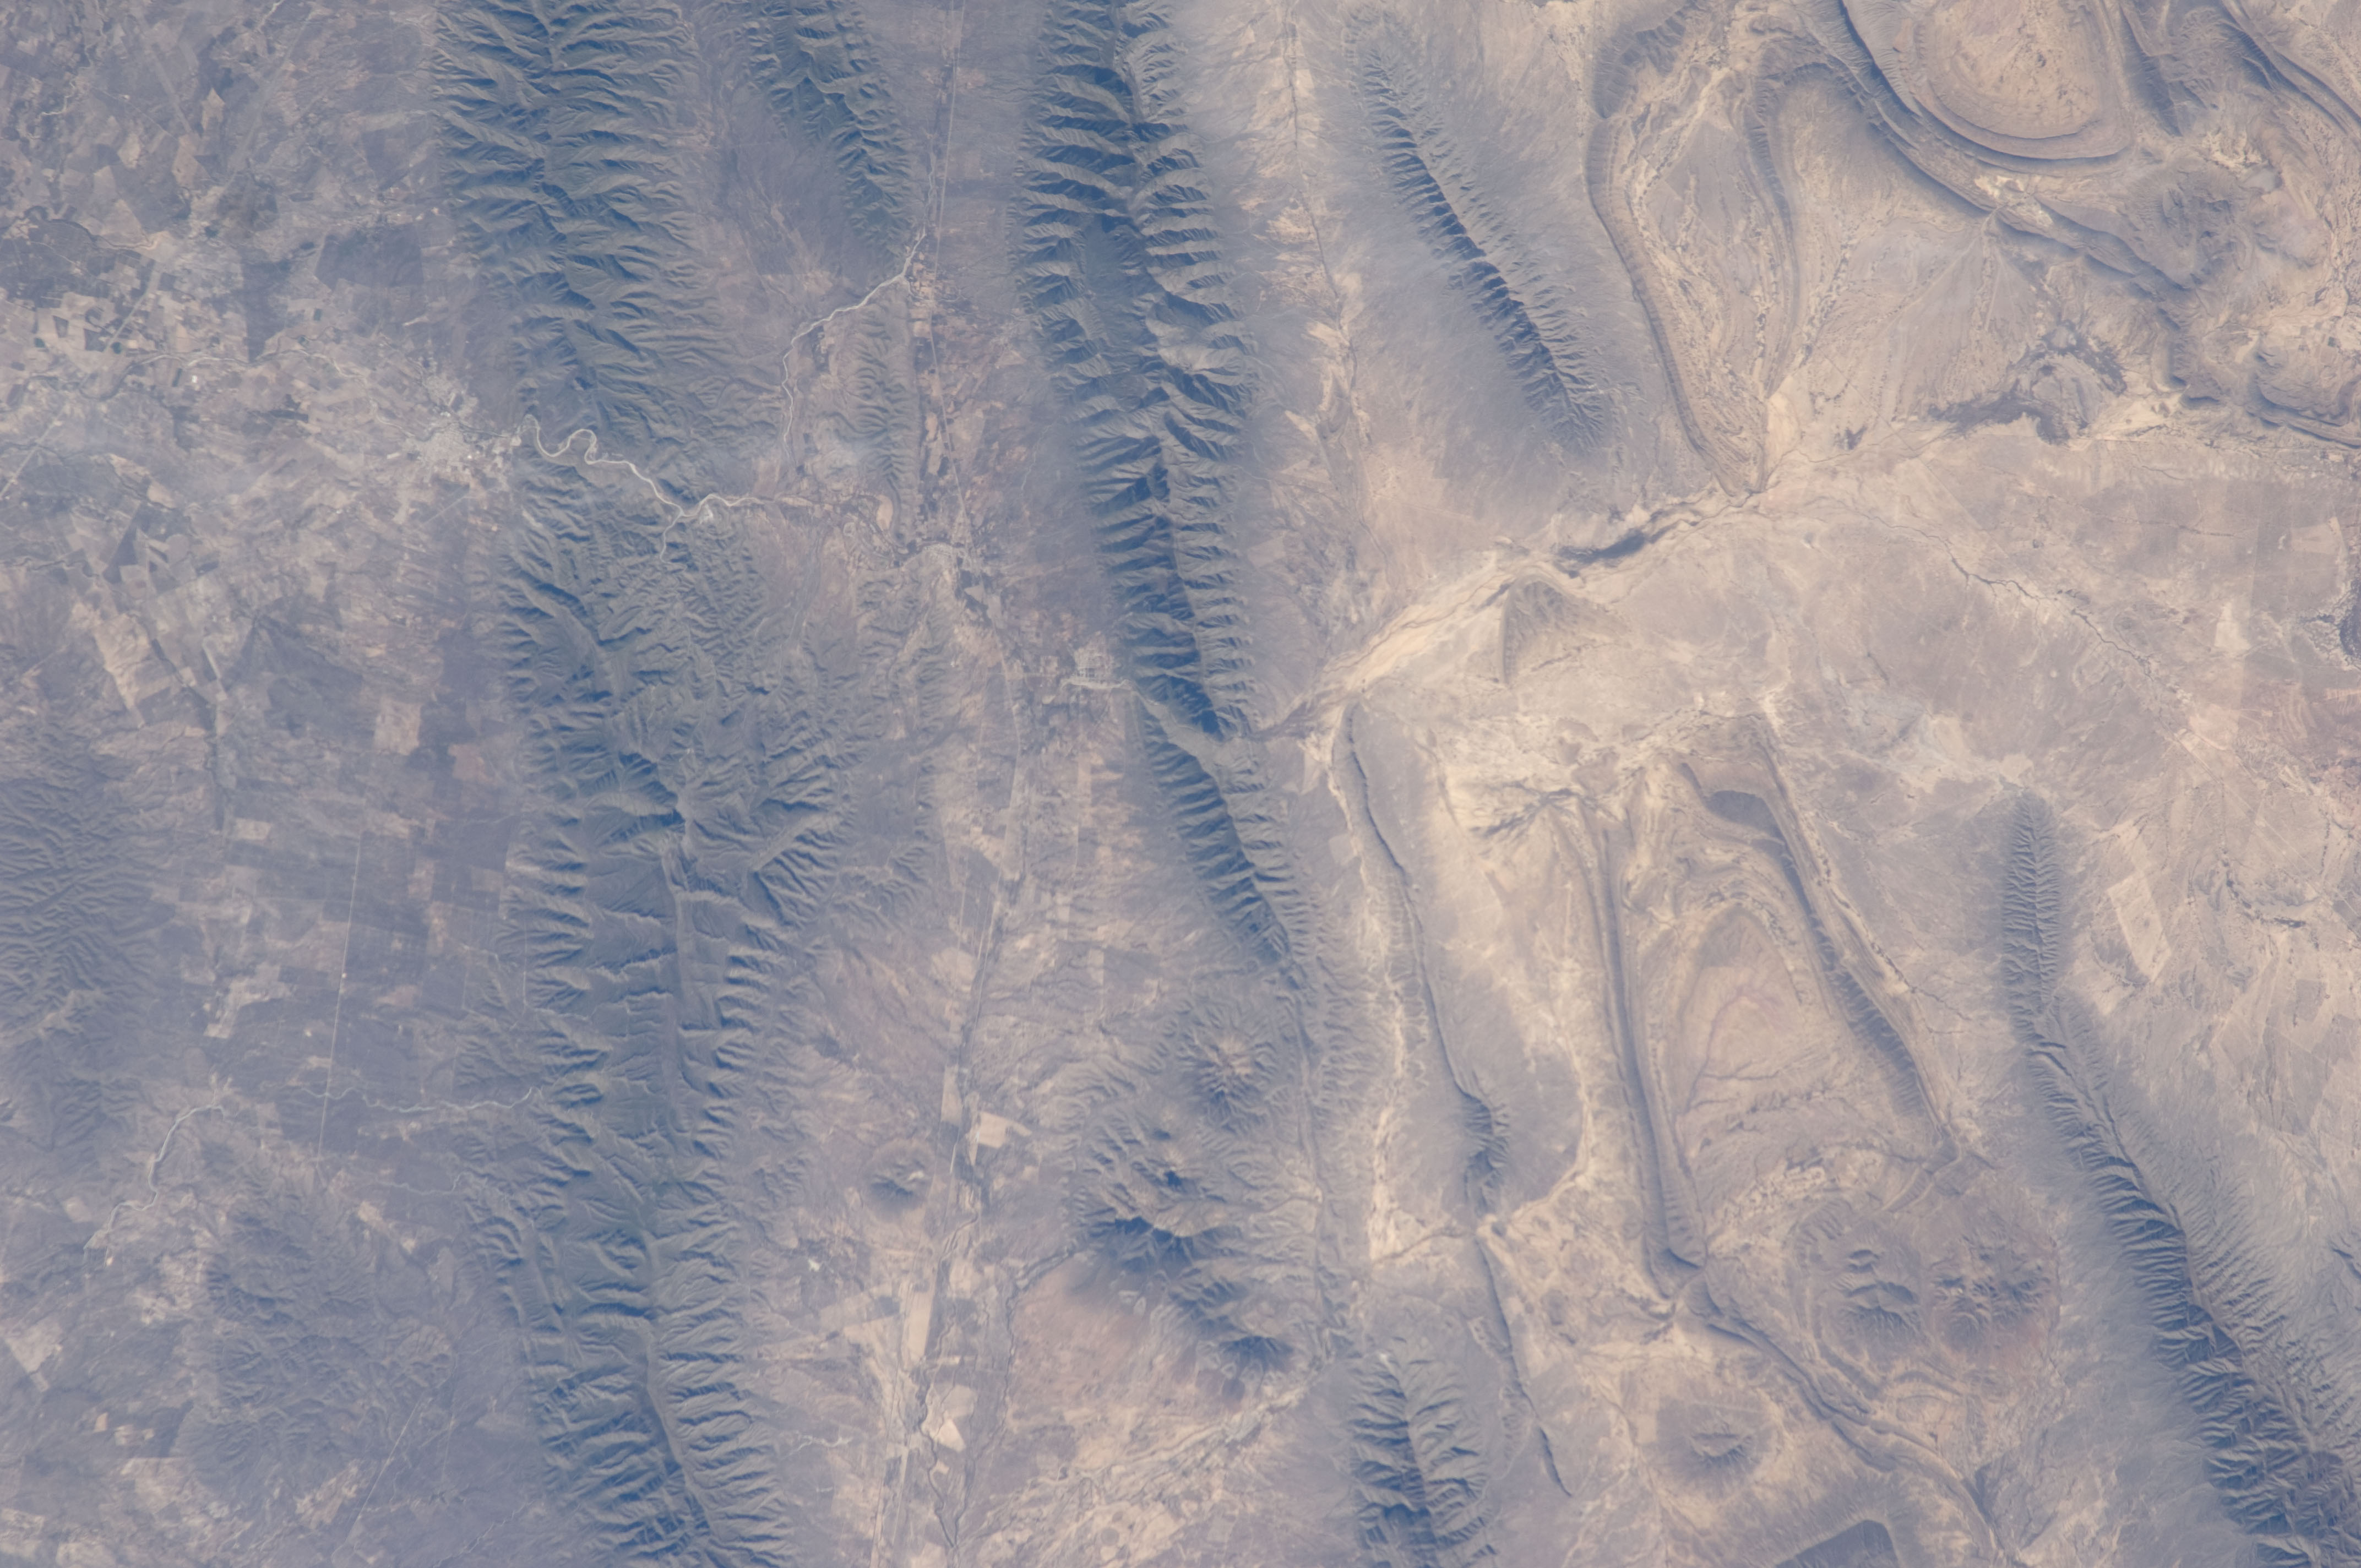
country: MEXICO
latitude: 26.5
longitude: -100.6
